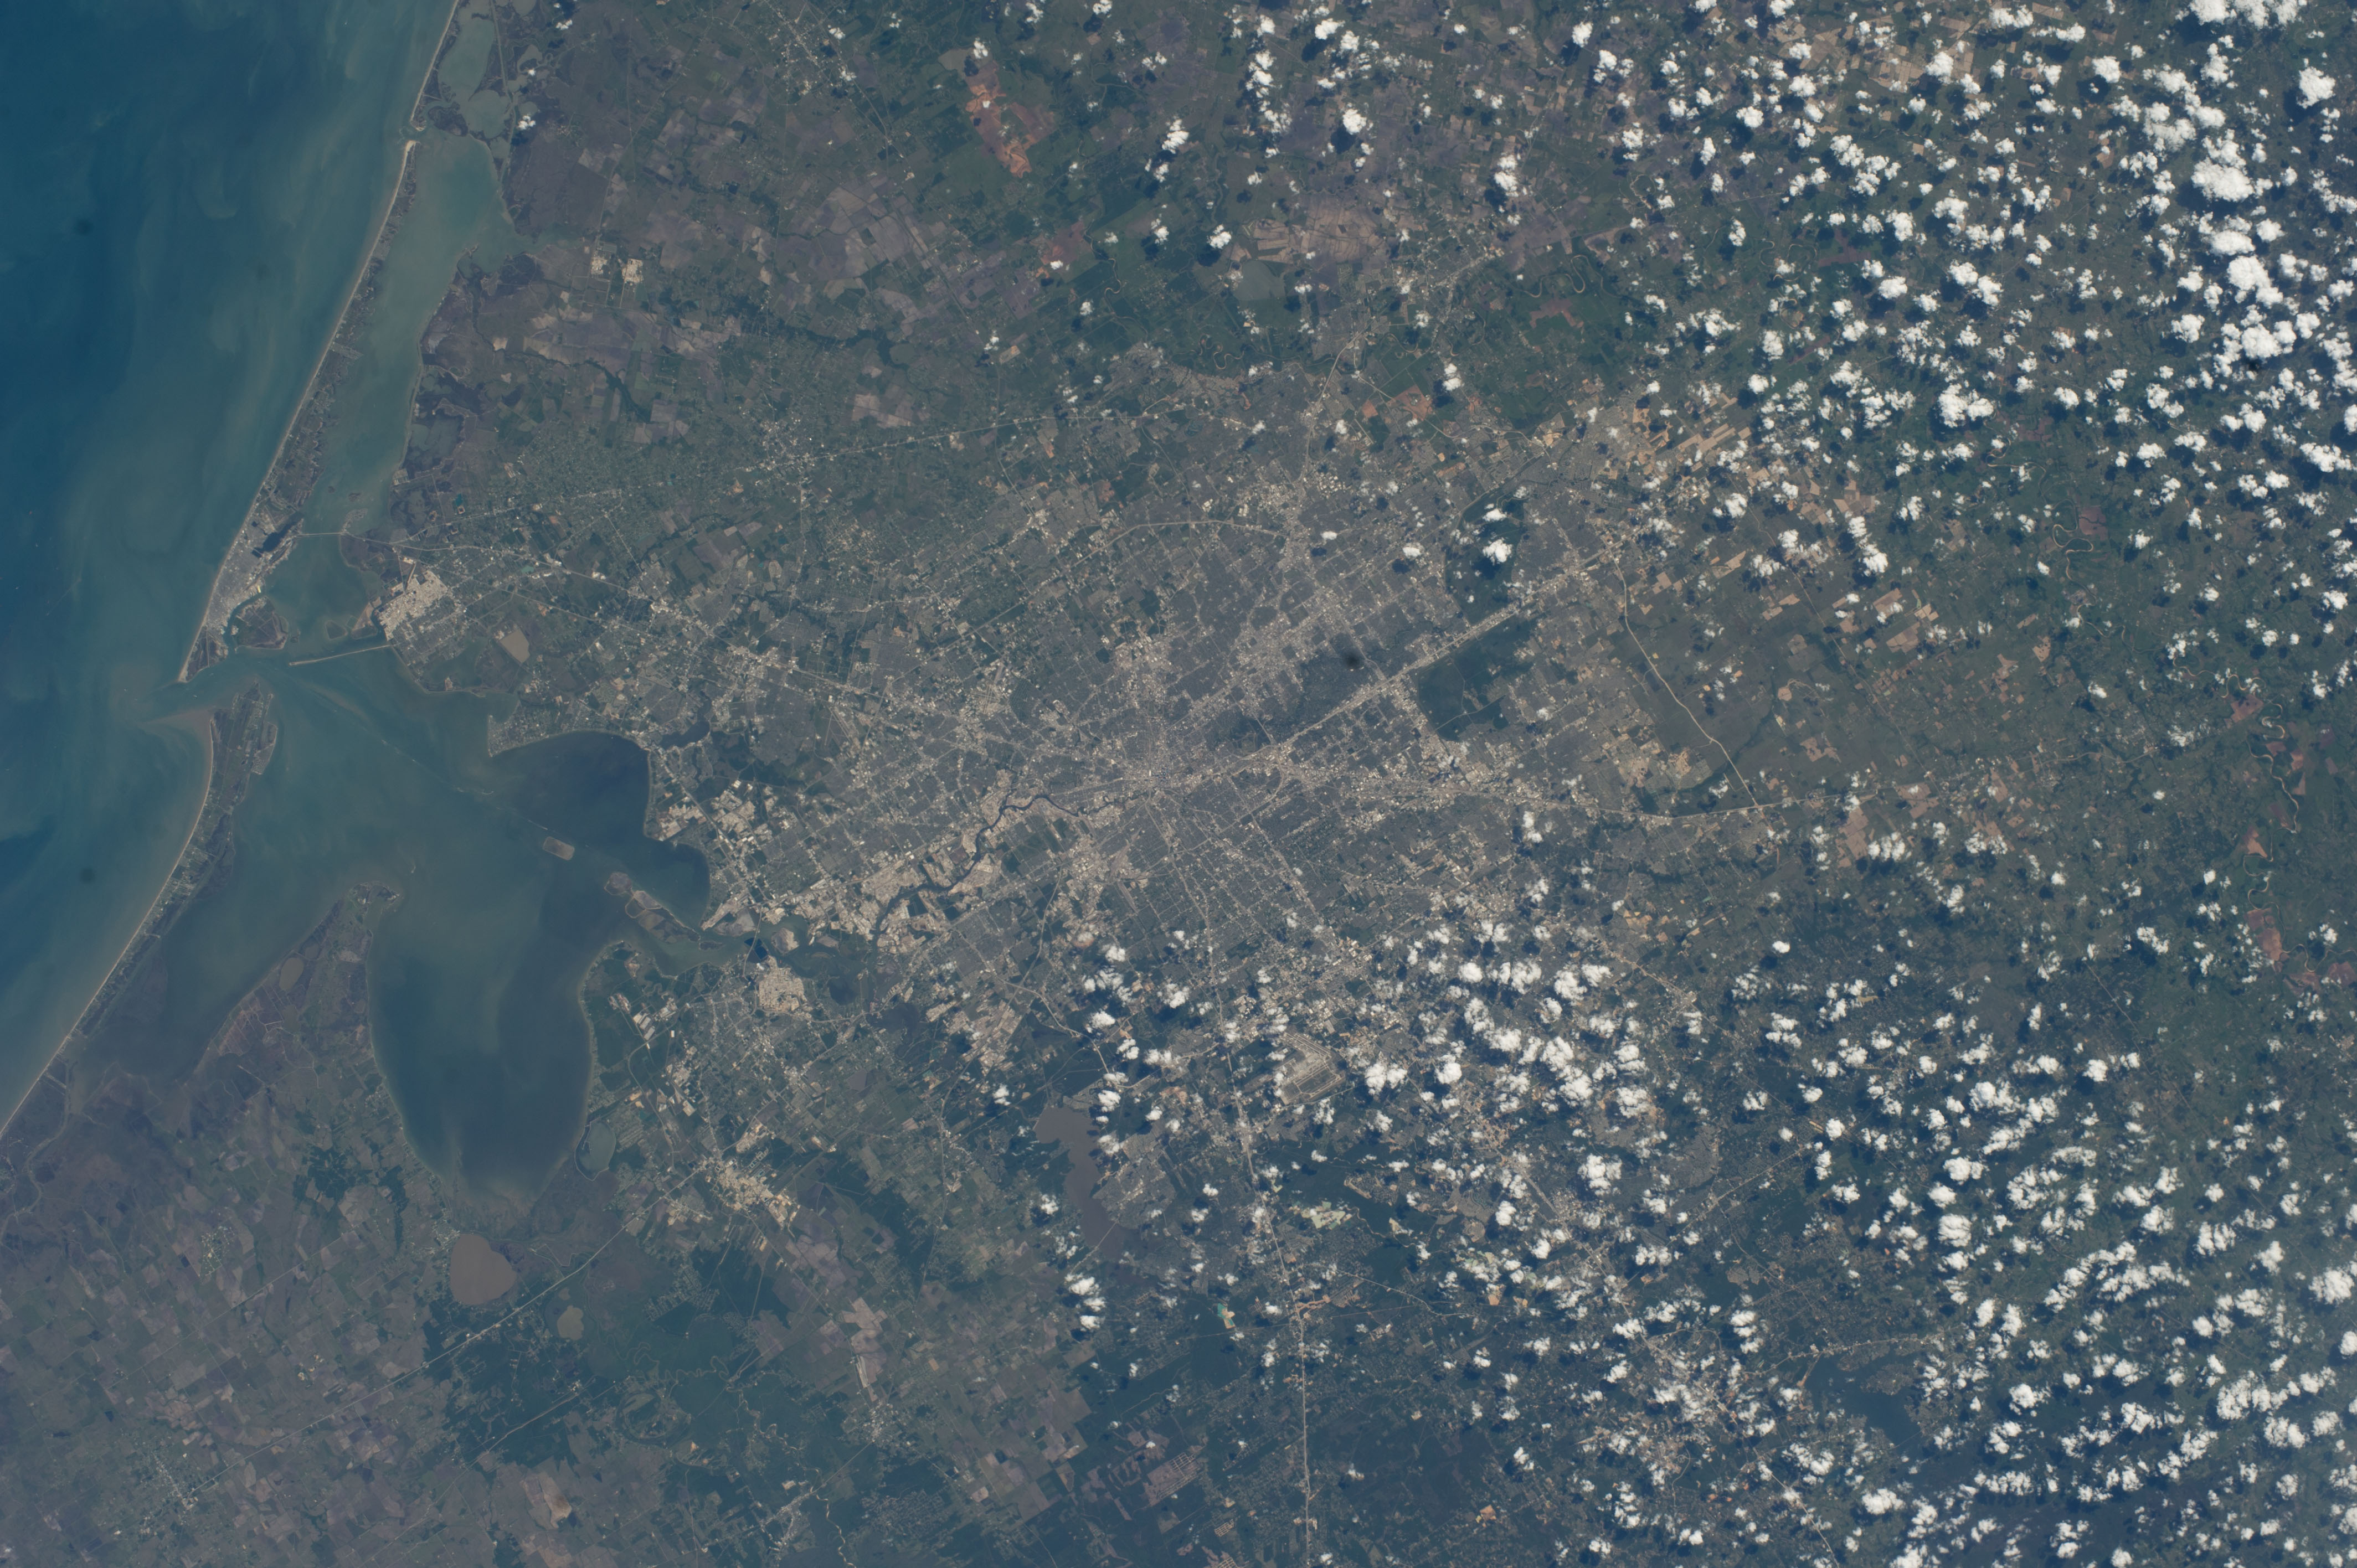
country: USA-TEXAS
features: HOUSTON, TRINITY BAY, GULF OF MEXICO, GALVESTON BAY, GALVESTON, TEXAS CITY, FREEPORT, GALVESTON ISLAND, GOAT ISLAND
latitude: 29.8
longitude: -95.4
